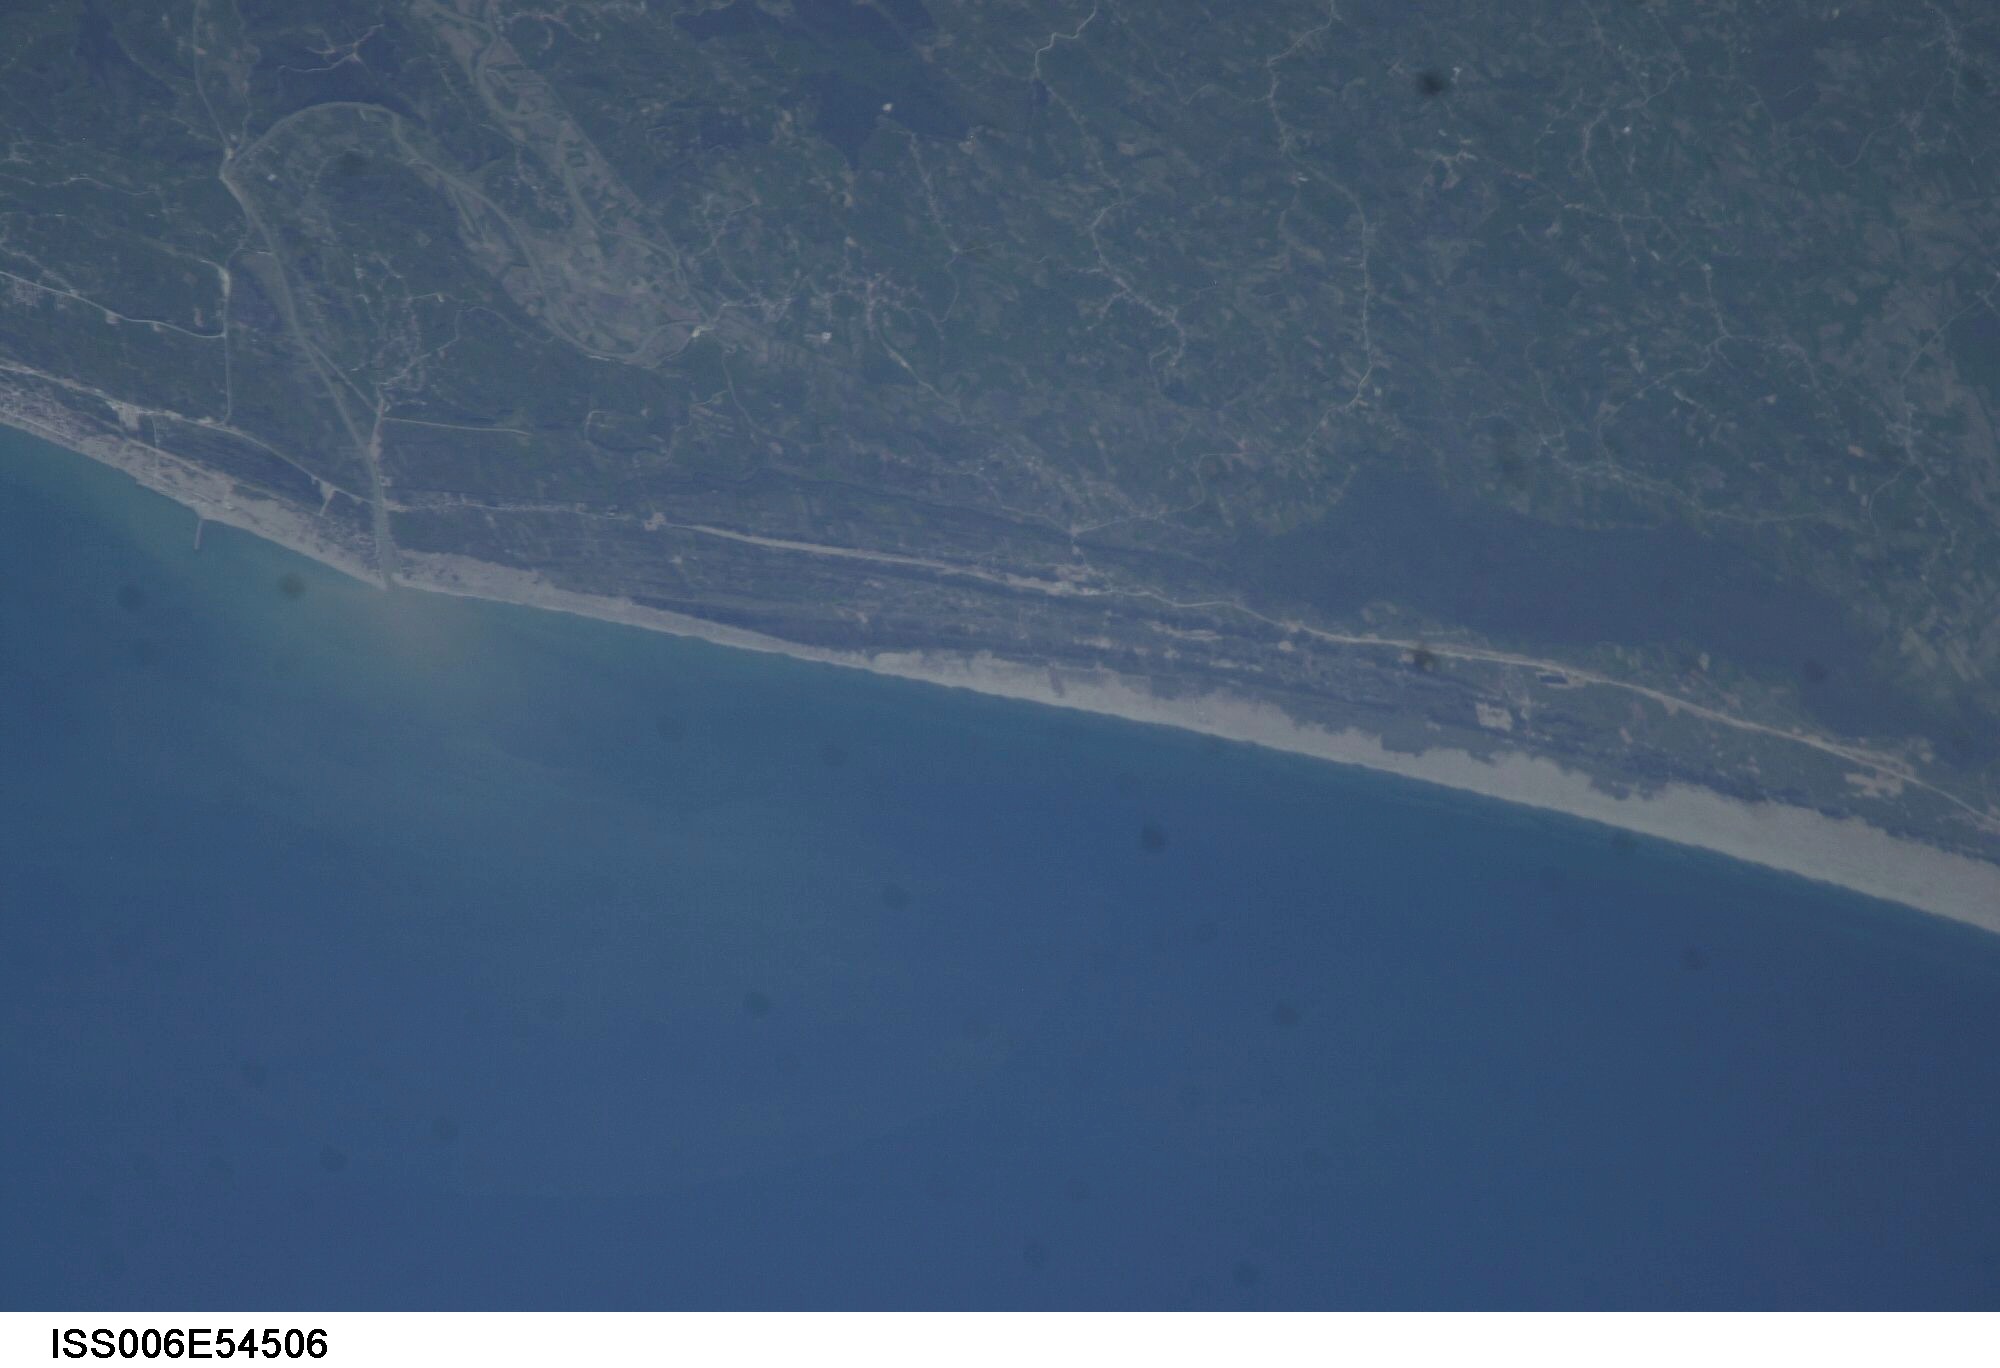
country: TURKEY
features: COASTLINE WEST OF KARASU
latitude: 41.1
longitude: 30.6
